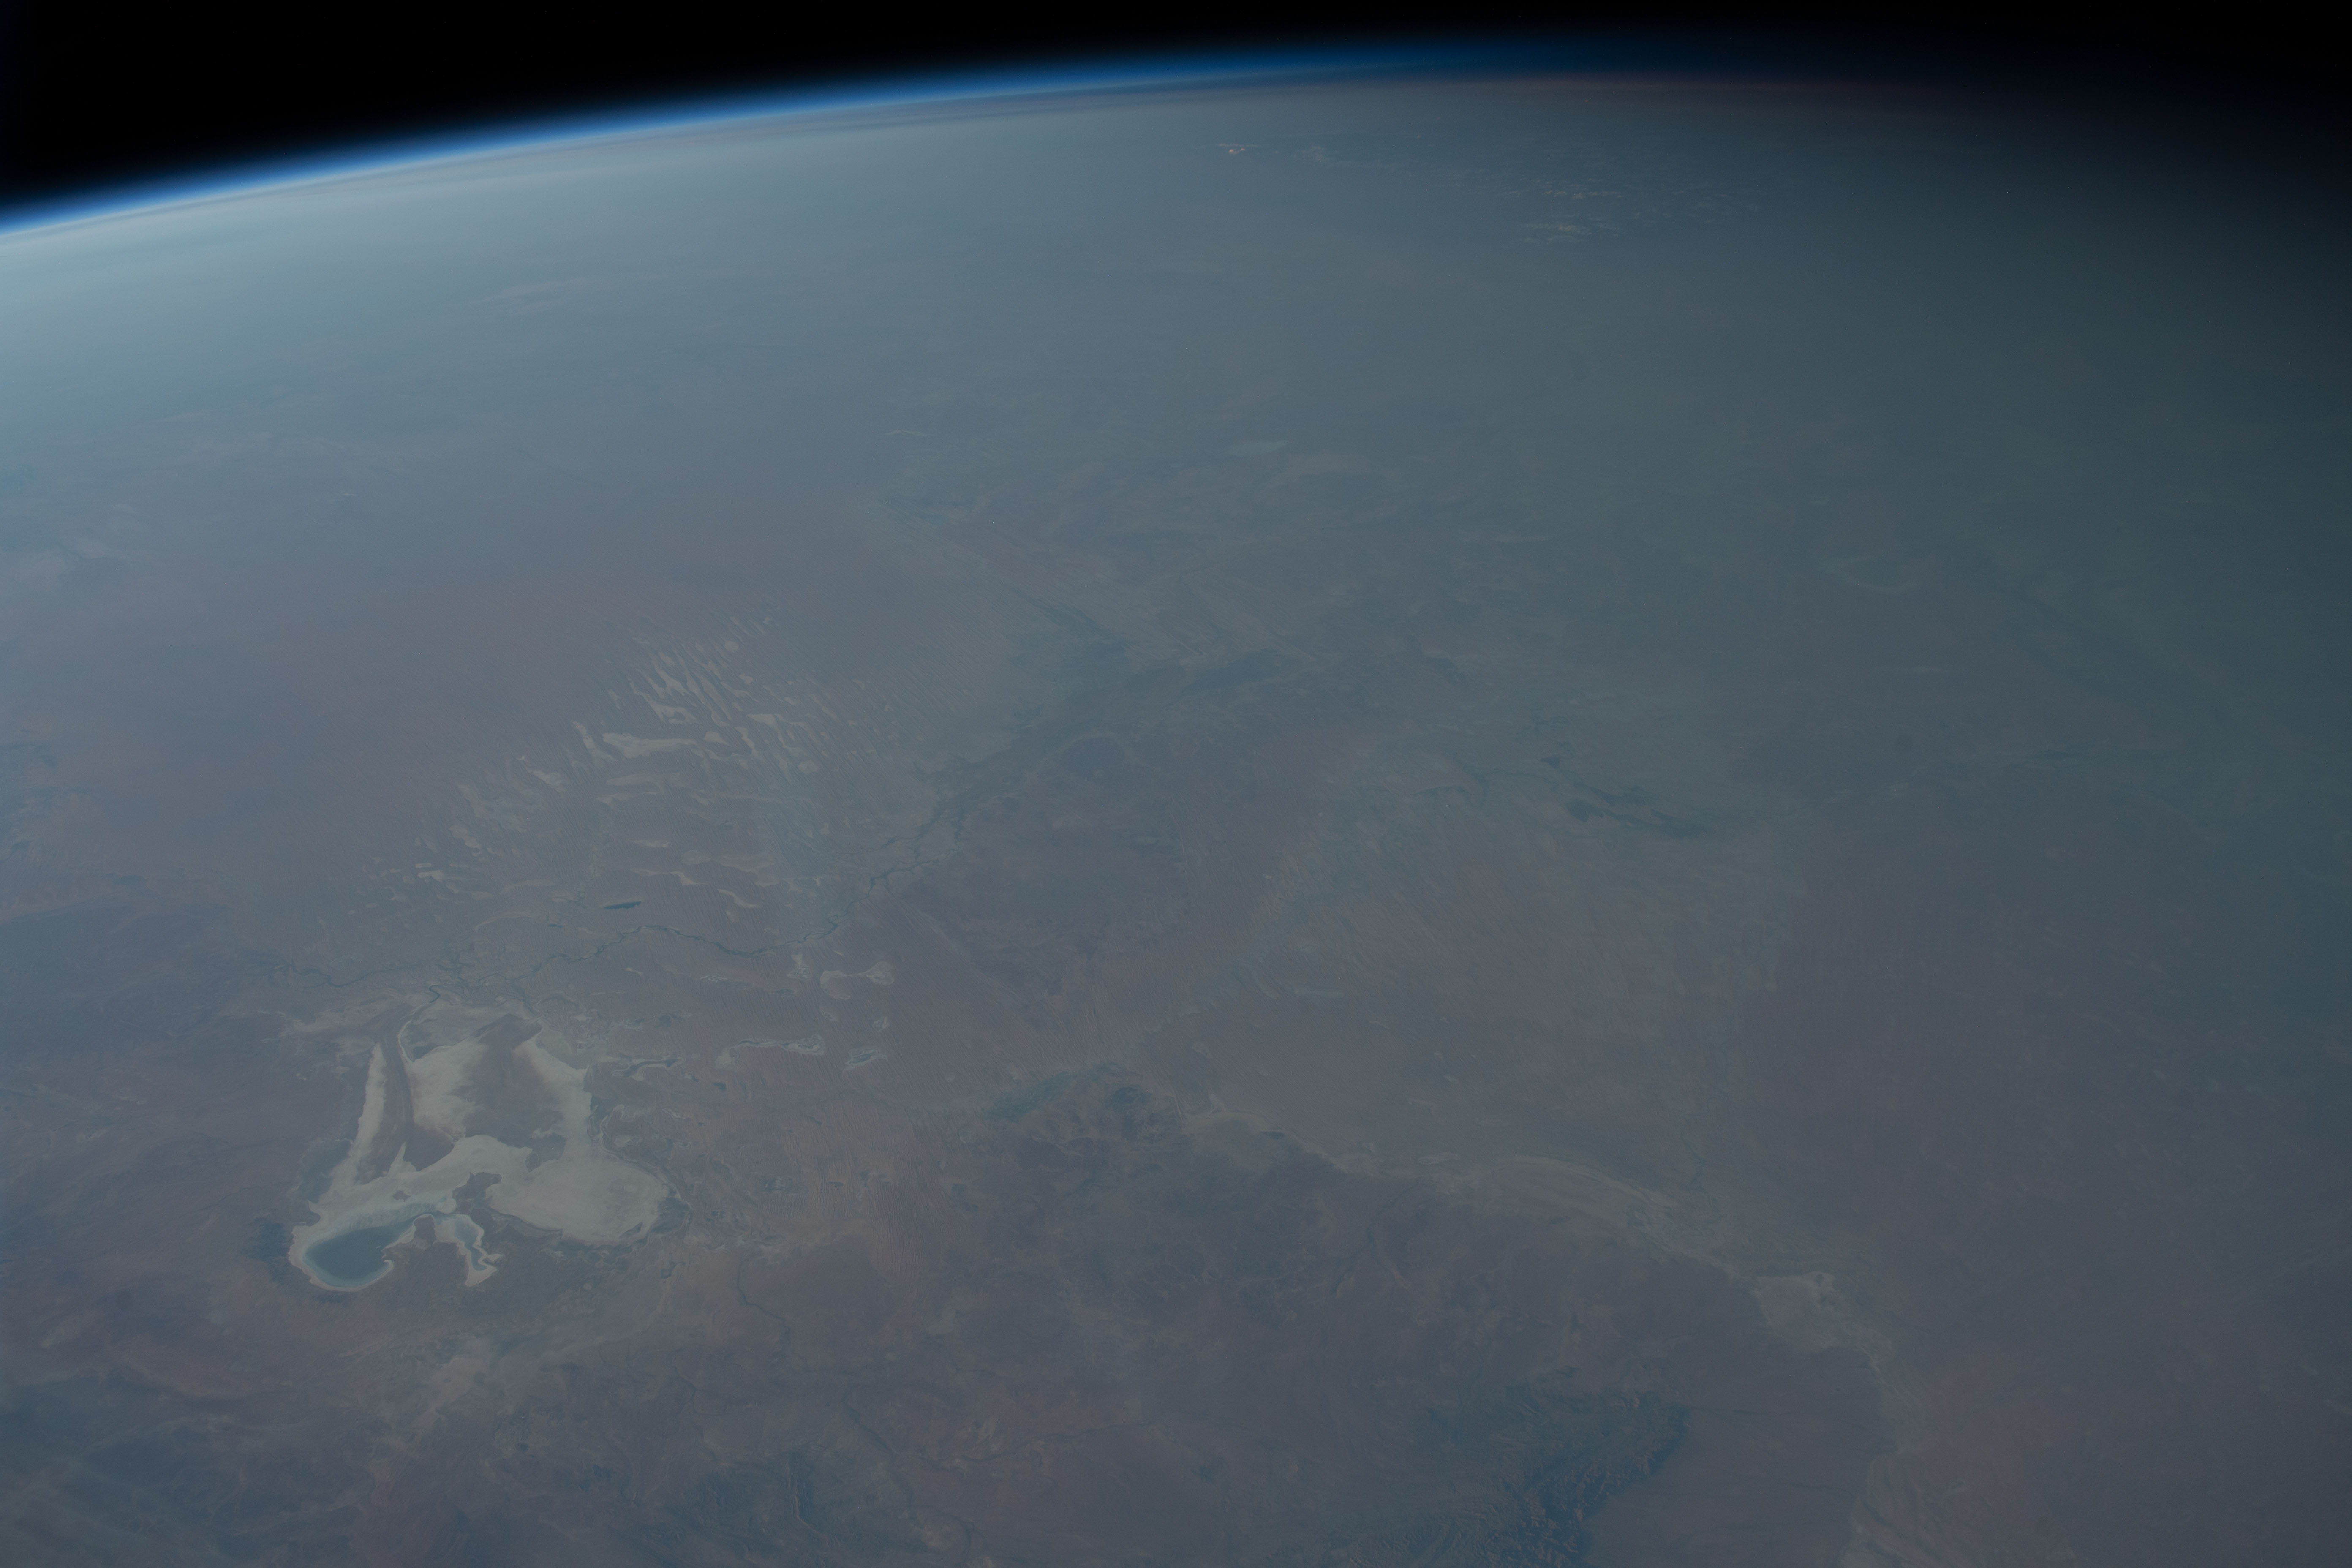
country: AUSTRALIA-SA
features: LAKE EYRE
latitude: -26.5
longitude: 139.5
